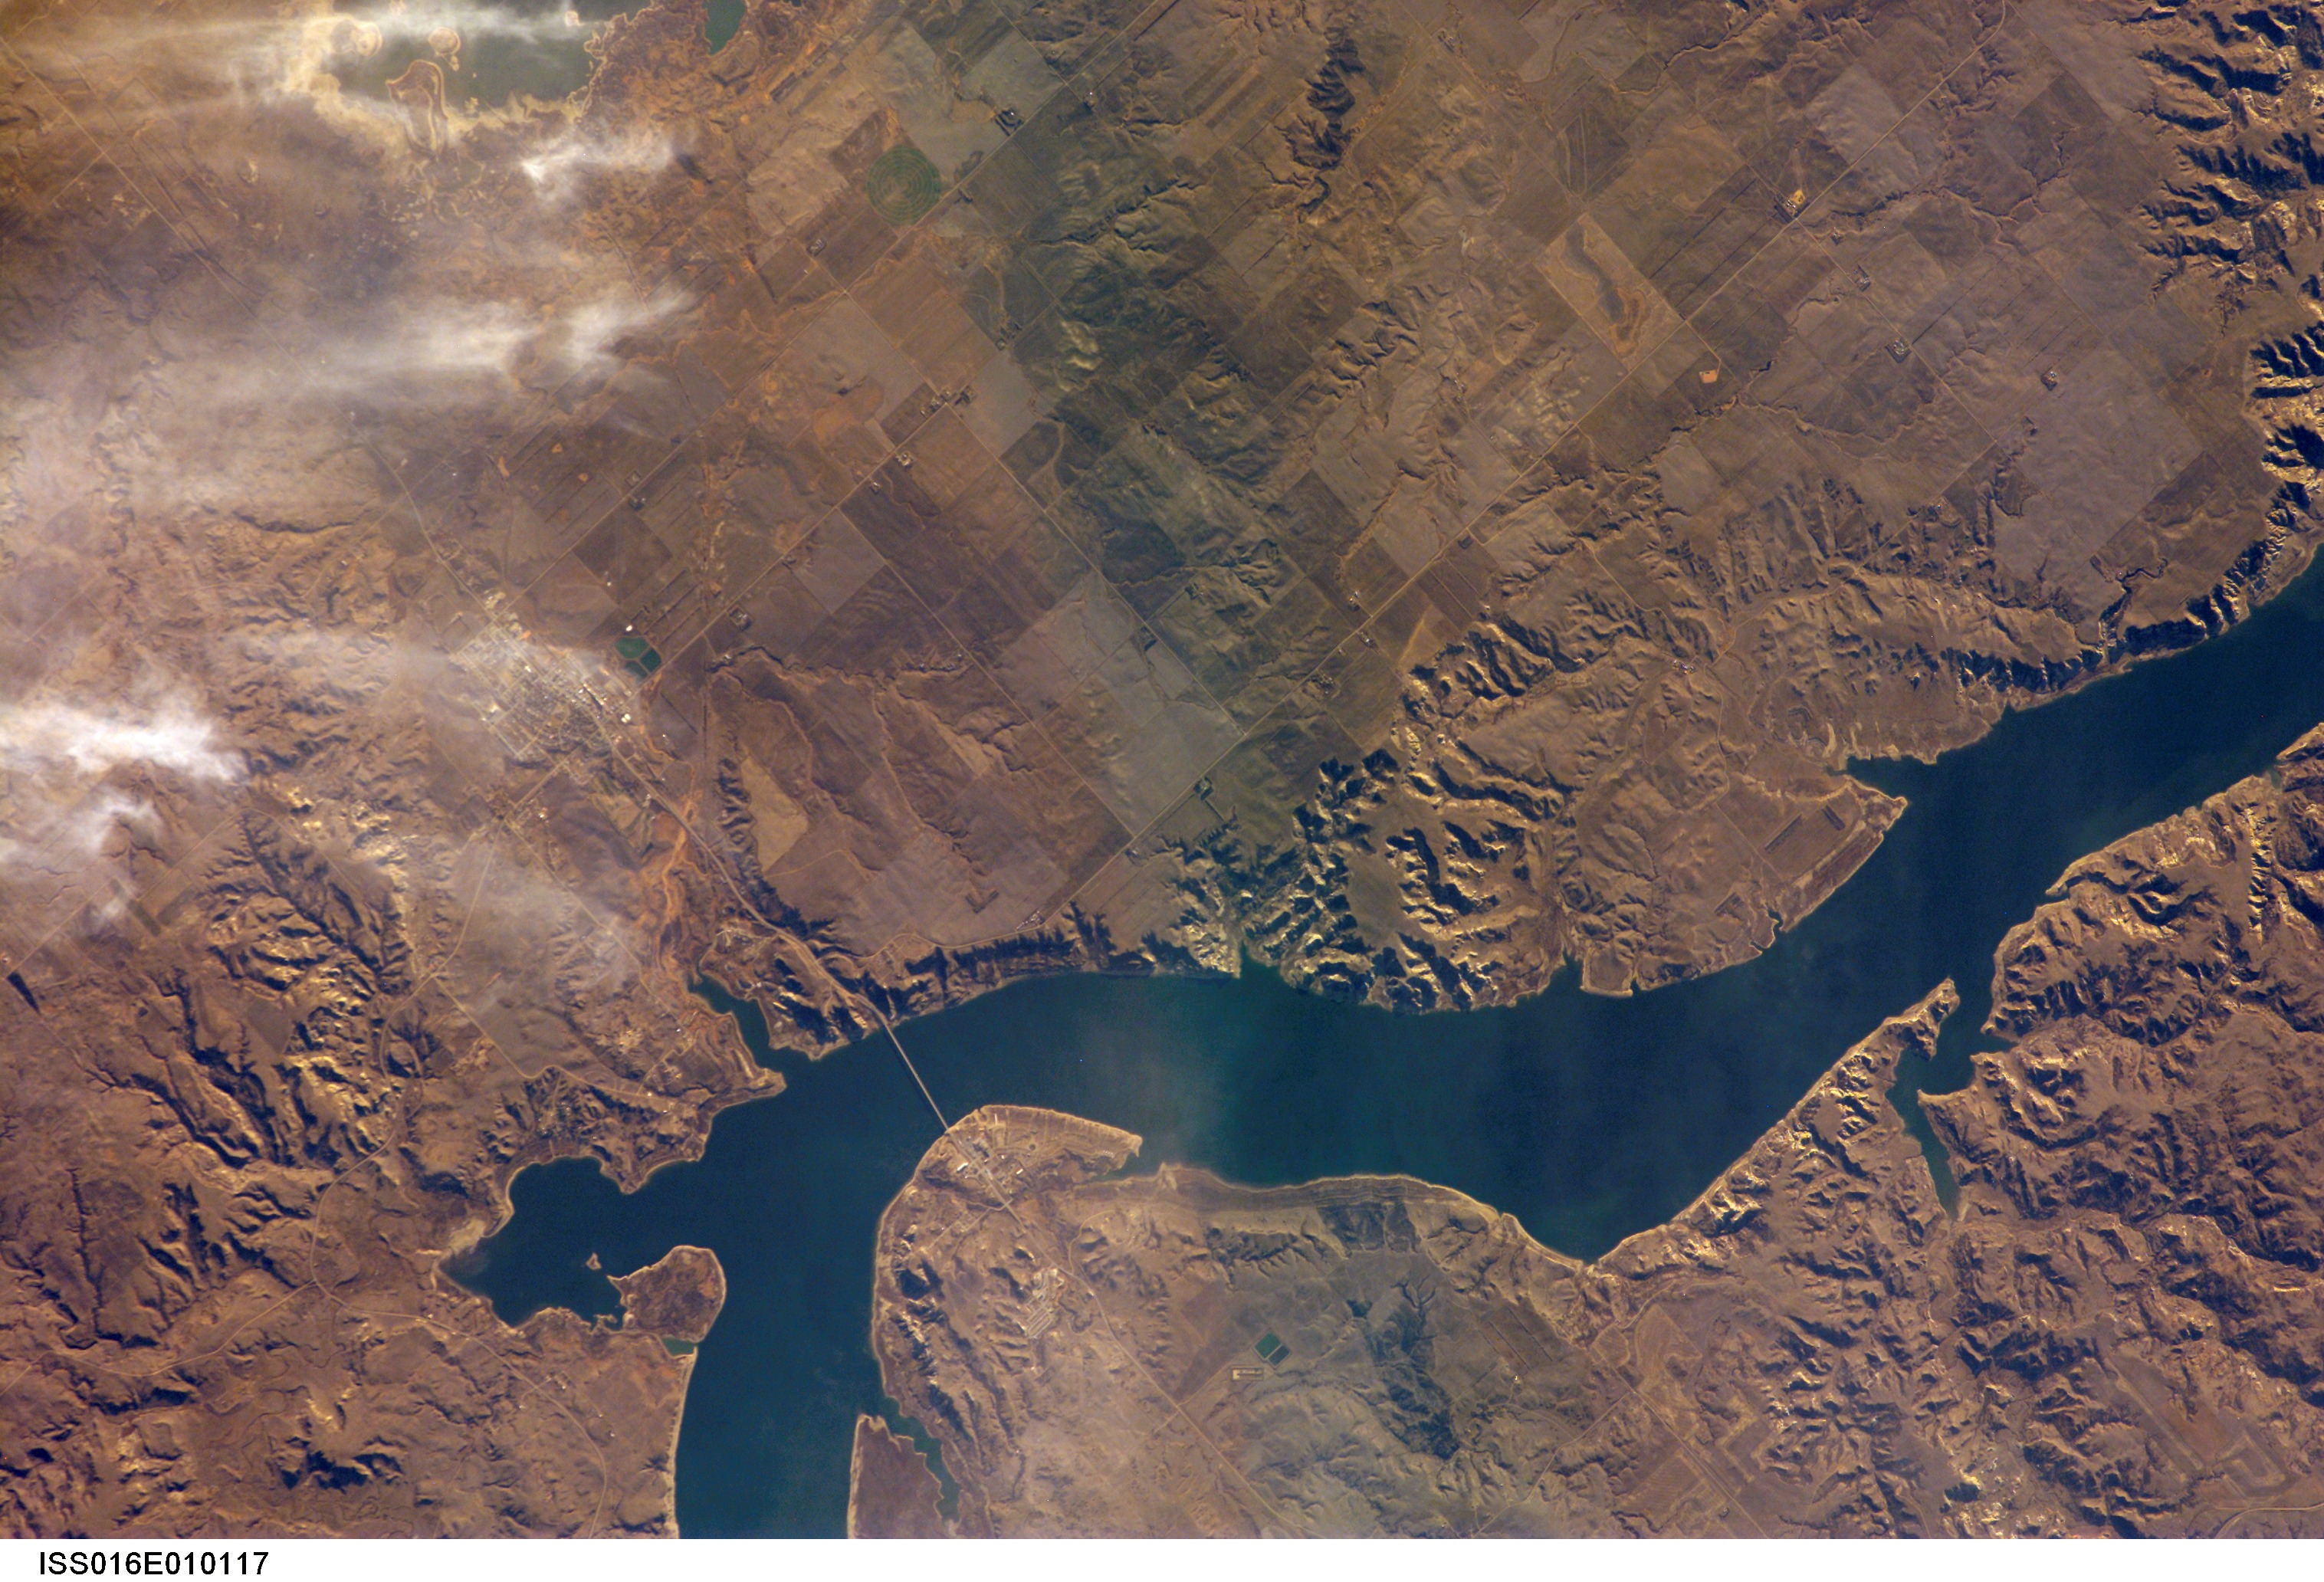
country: USA-NORTH DAKOTA
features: L. SAKAKAWEA, NEW TOWN
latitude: 47.9
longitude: -102.5
